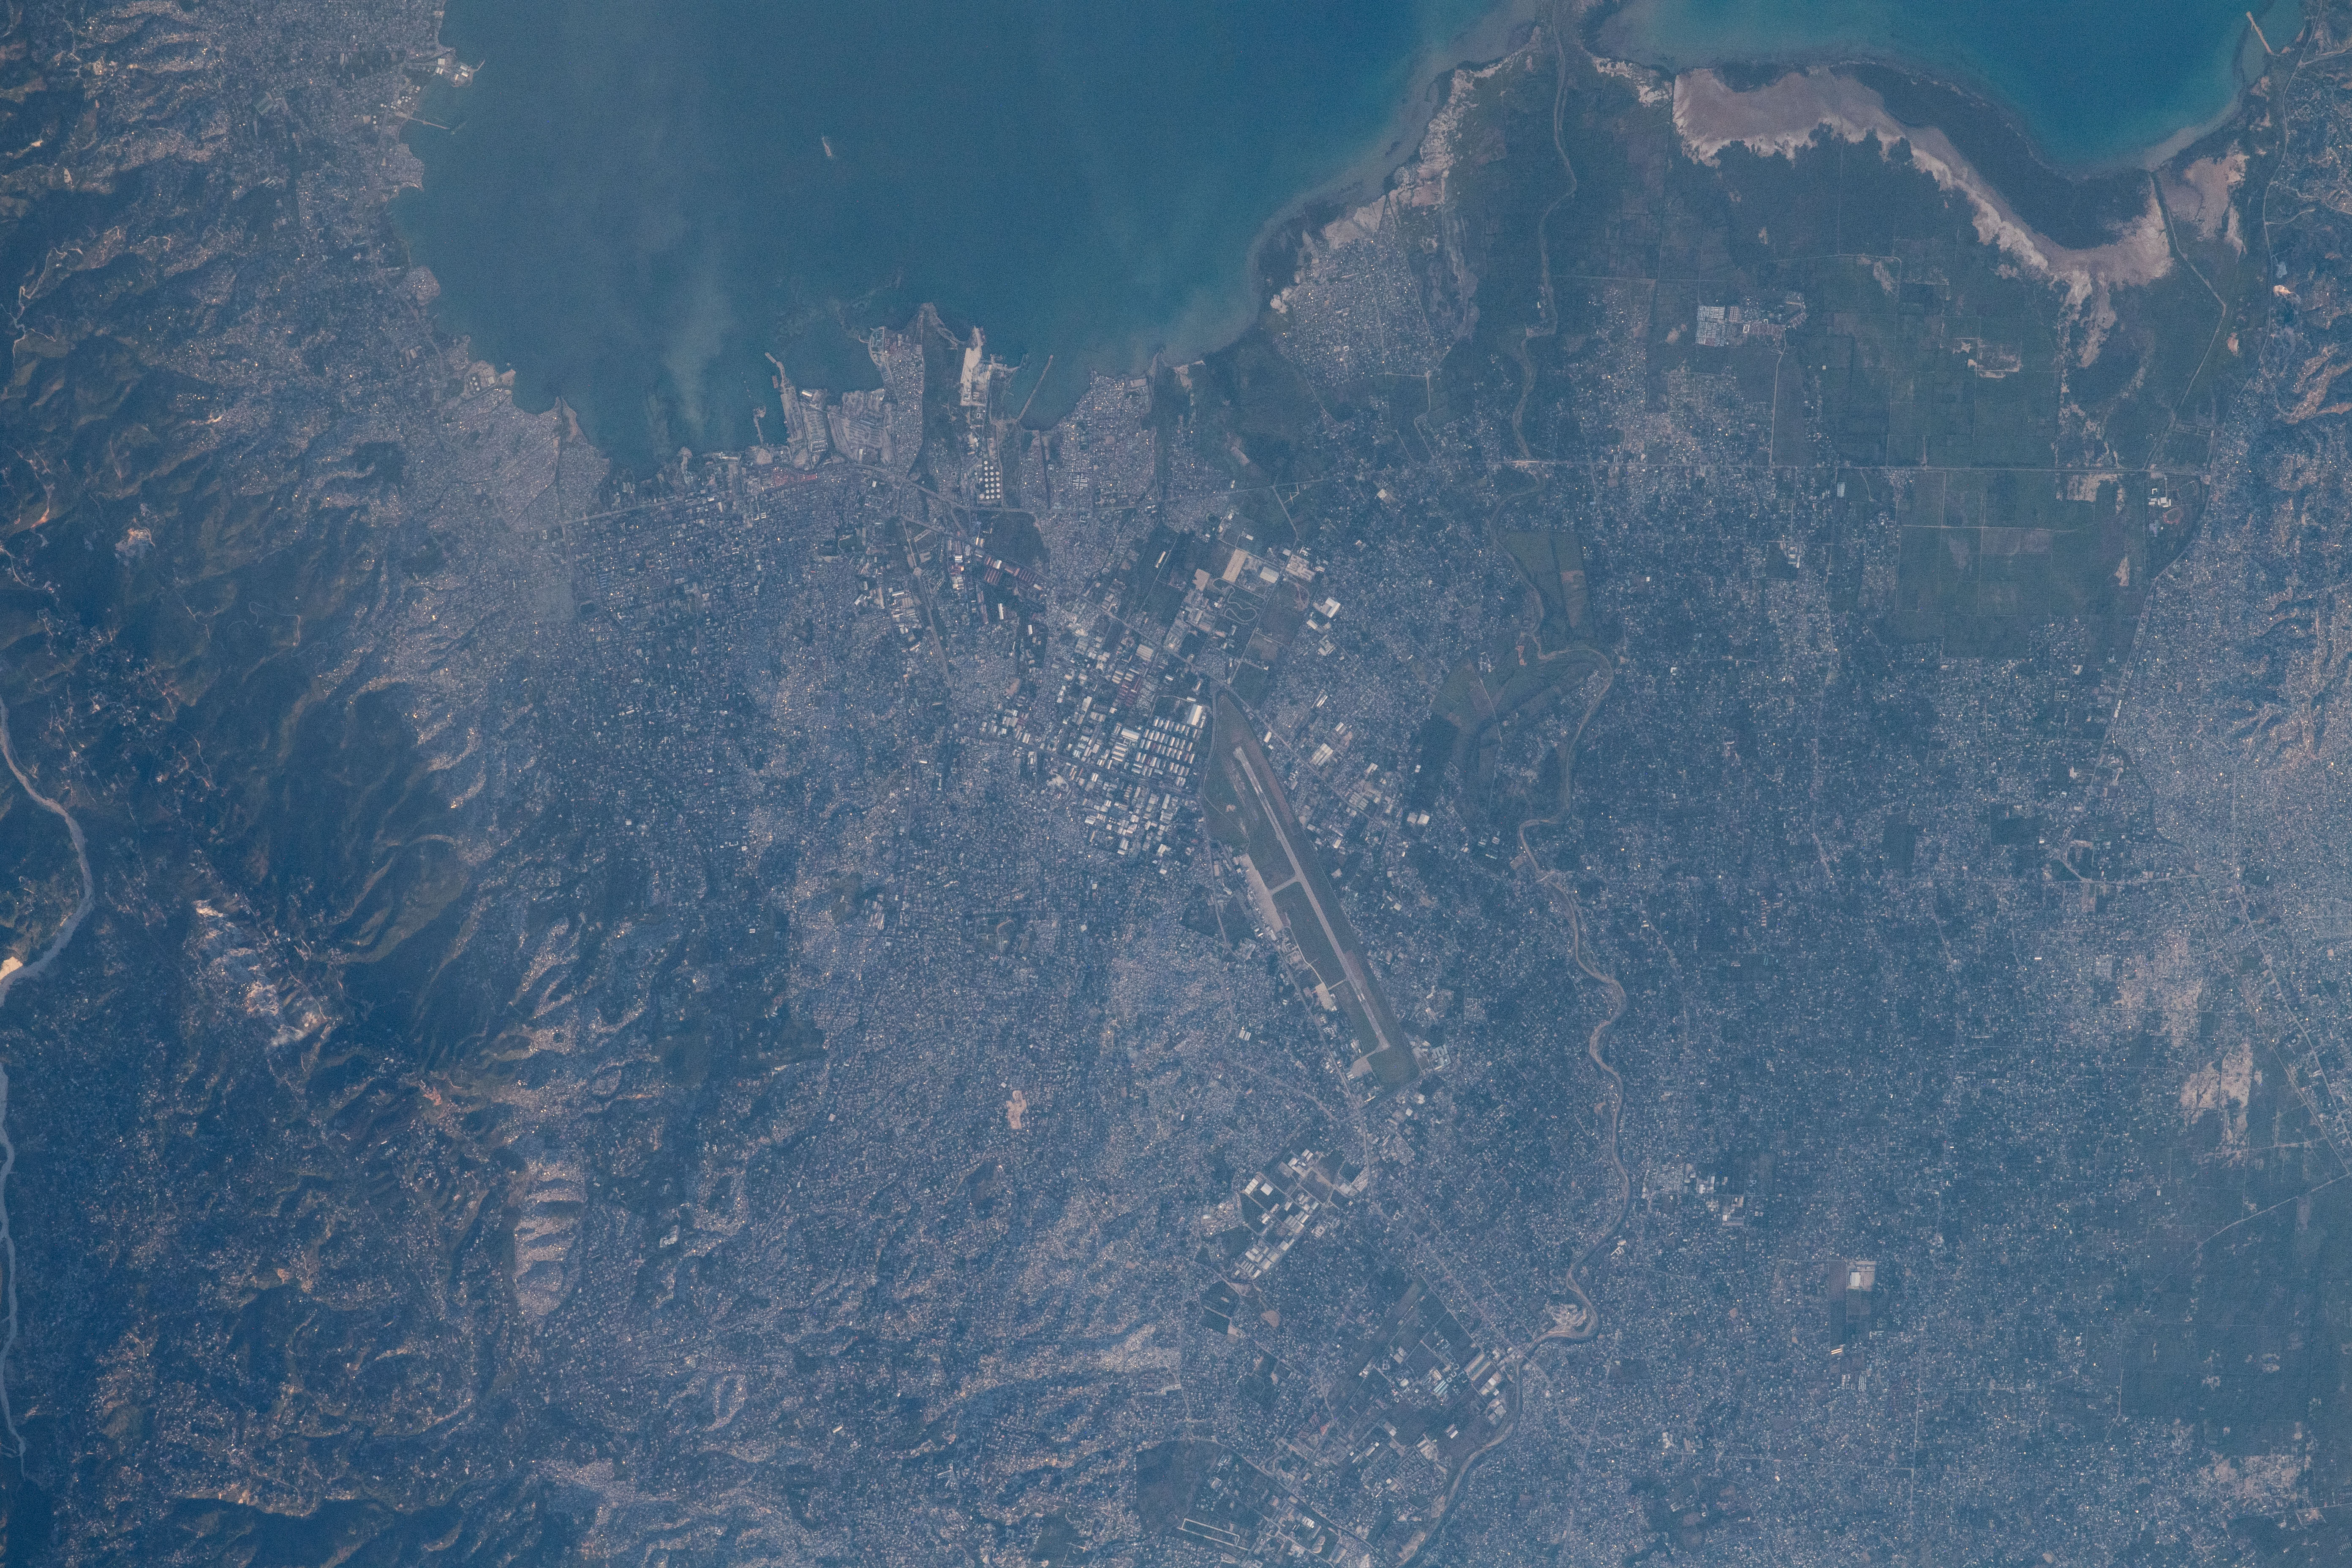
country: HAITI
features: LAGOON, SEDIMENT, PORT-AU-PRINCE, PORT-AU-PRINCE BAY, PORT INTERNATIONAL
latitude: 18.6
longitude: -72.3
